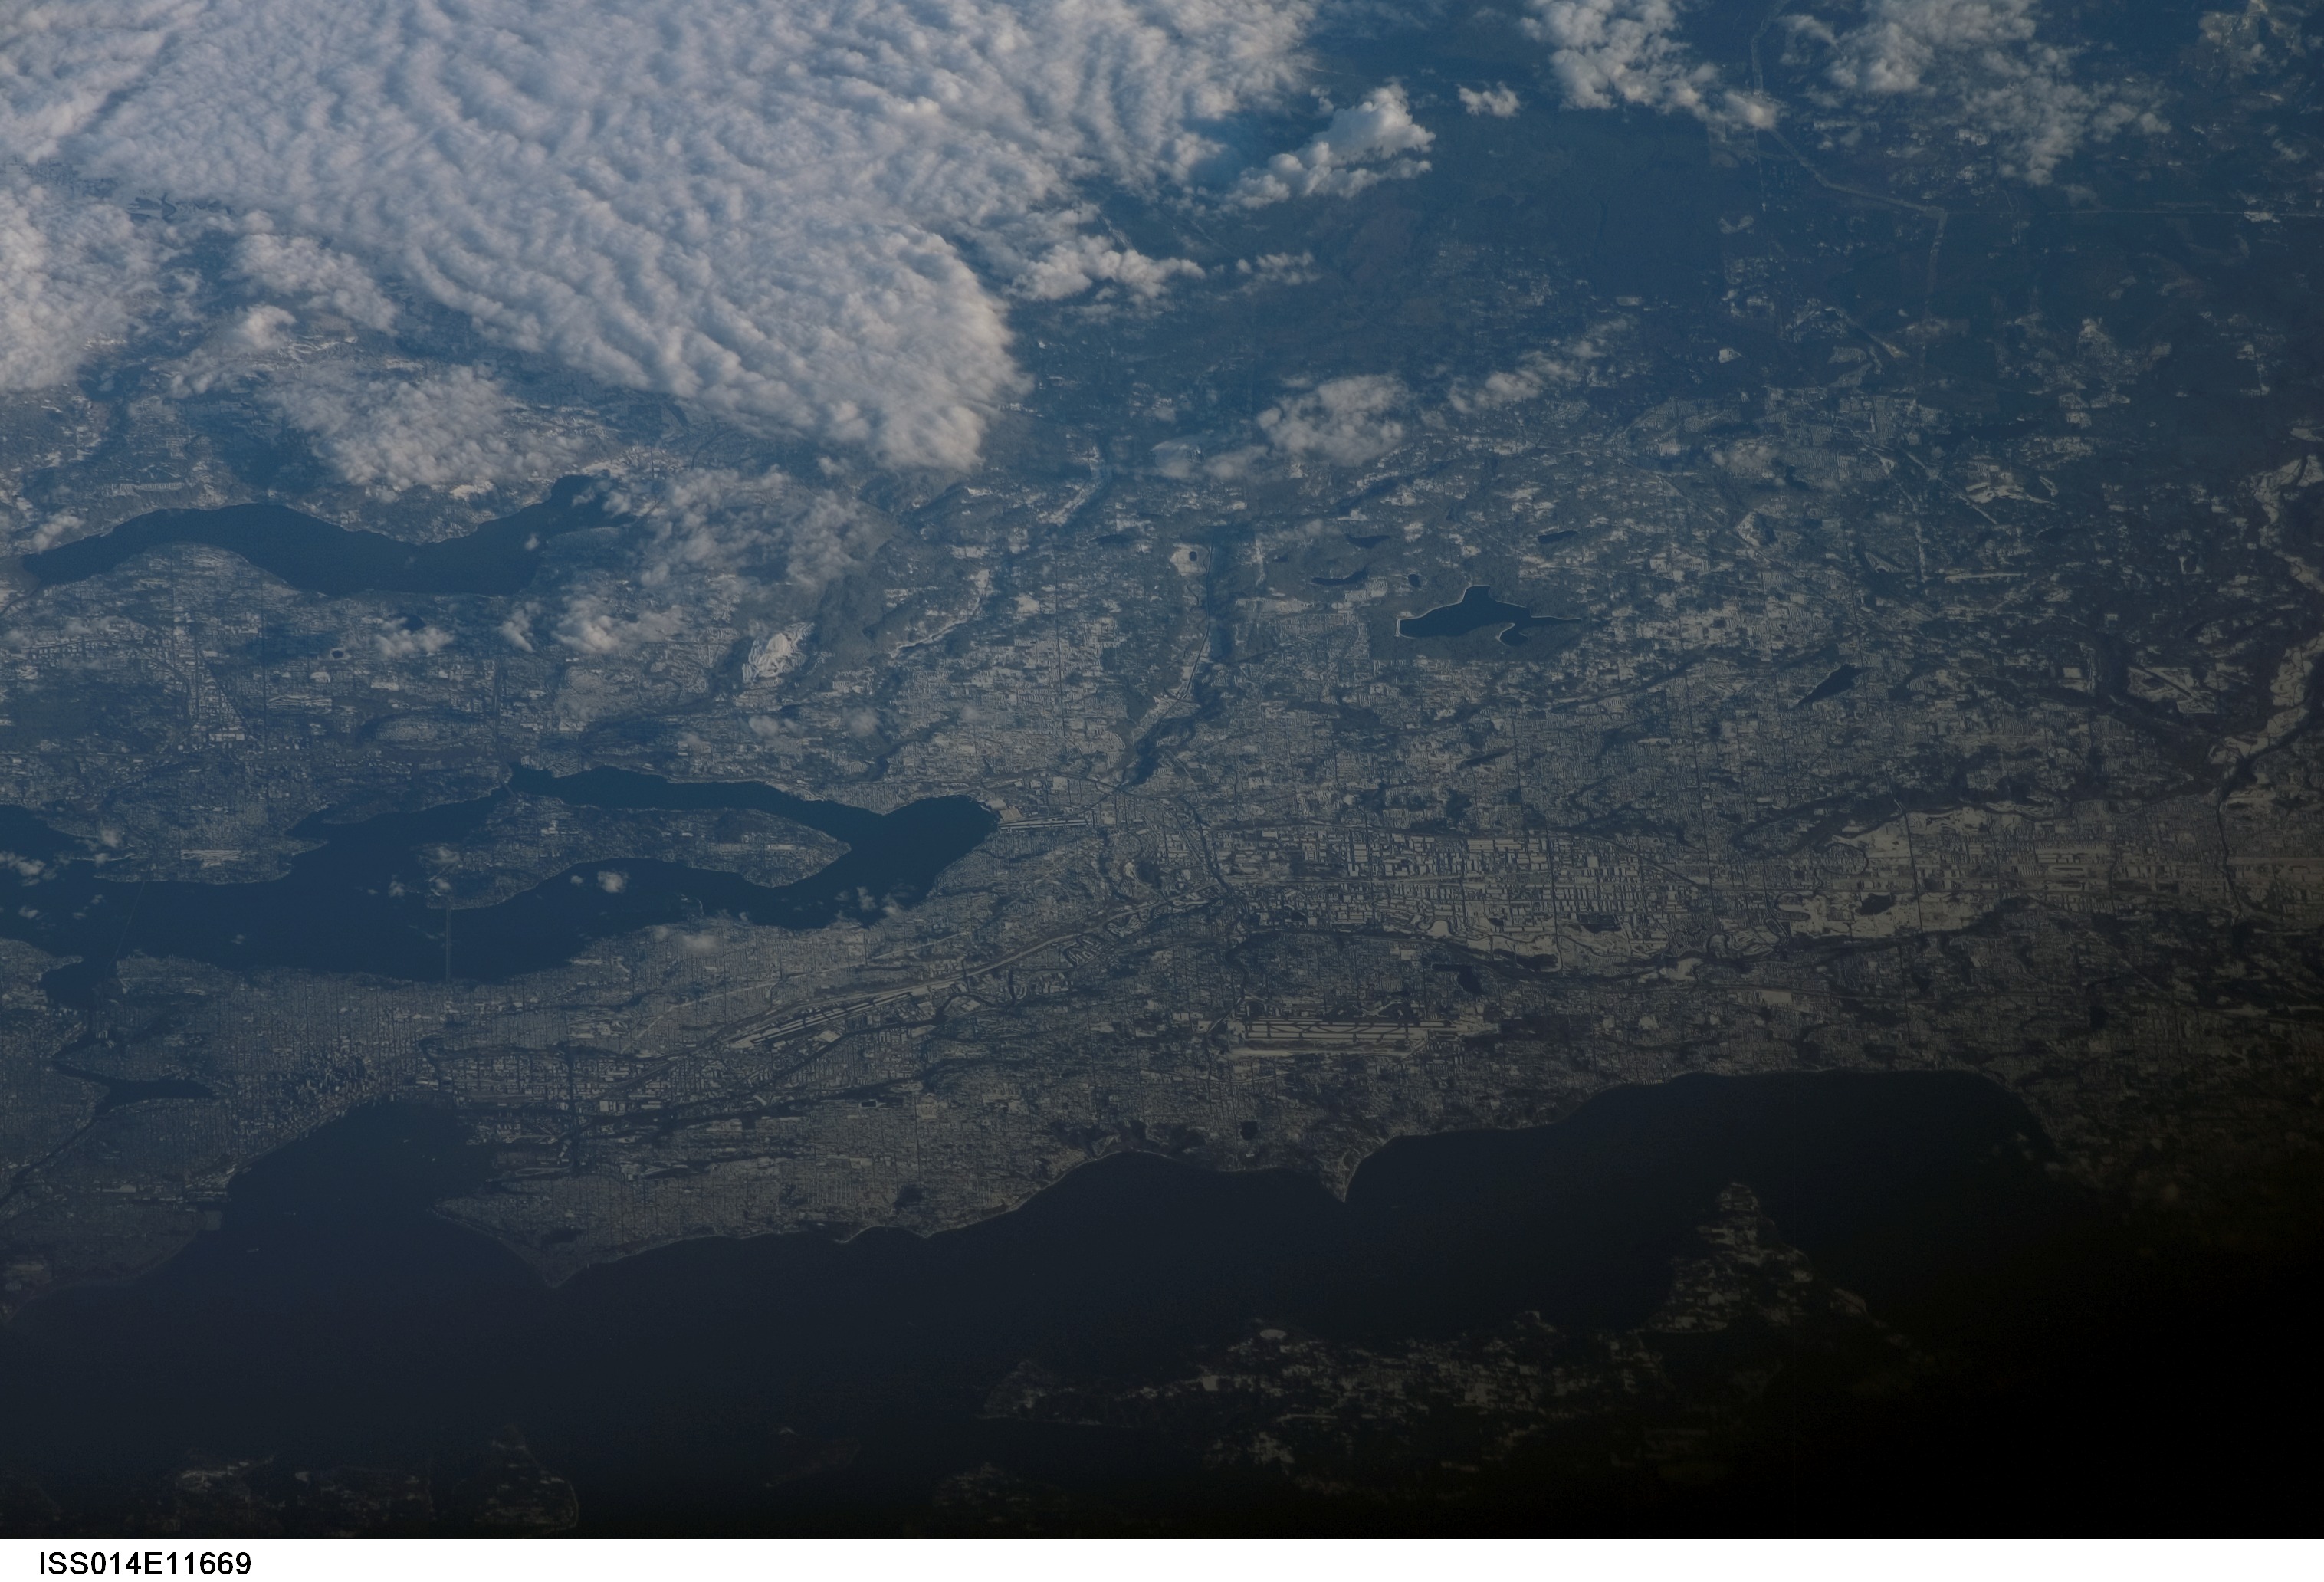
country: USA-WASHINGTON
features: S. SEATTLE, RENTON, KENT, SNOW
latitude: 47.4
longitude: -122.2
